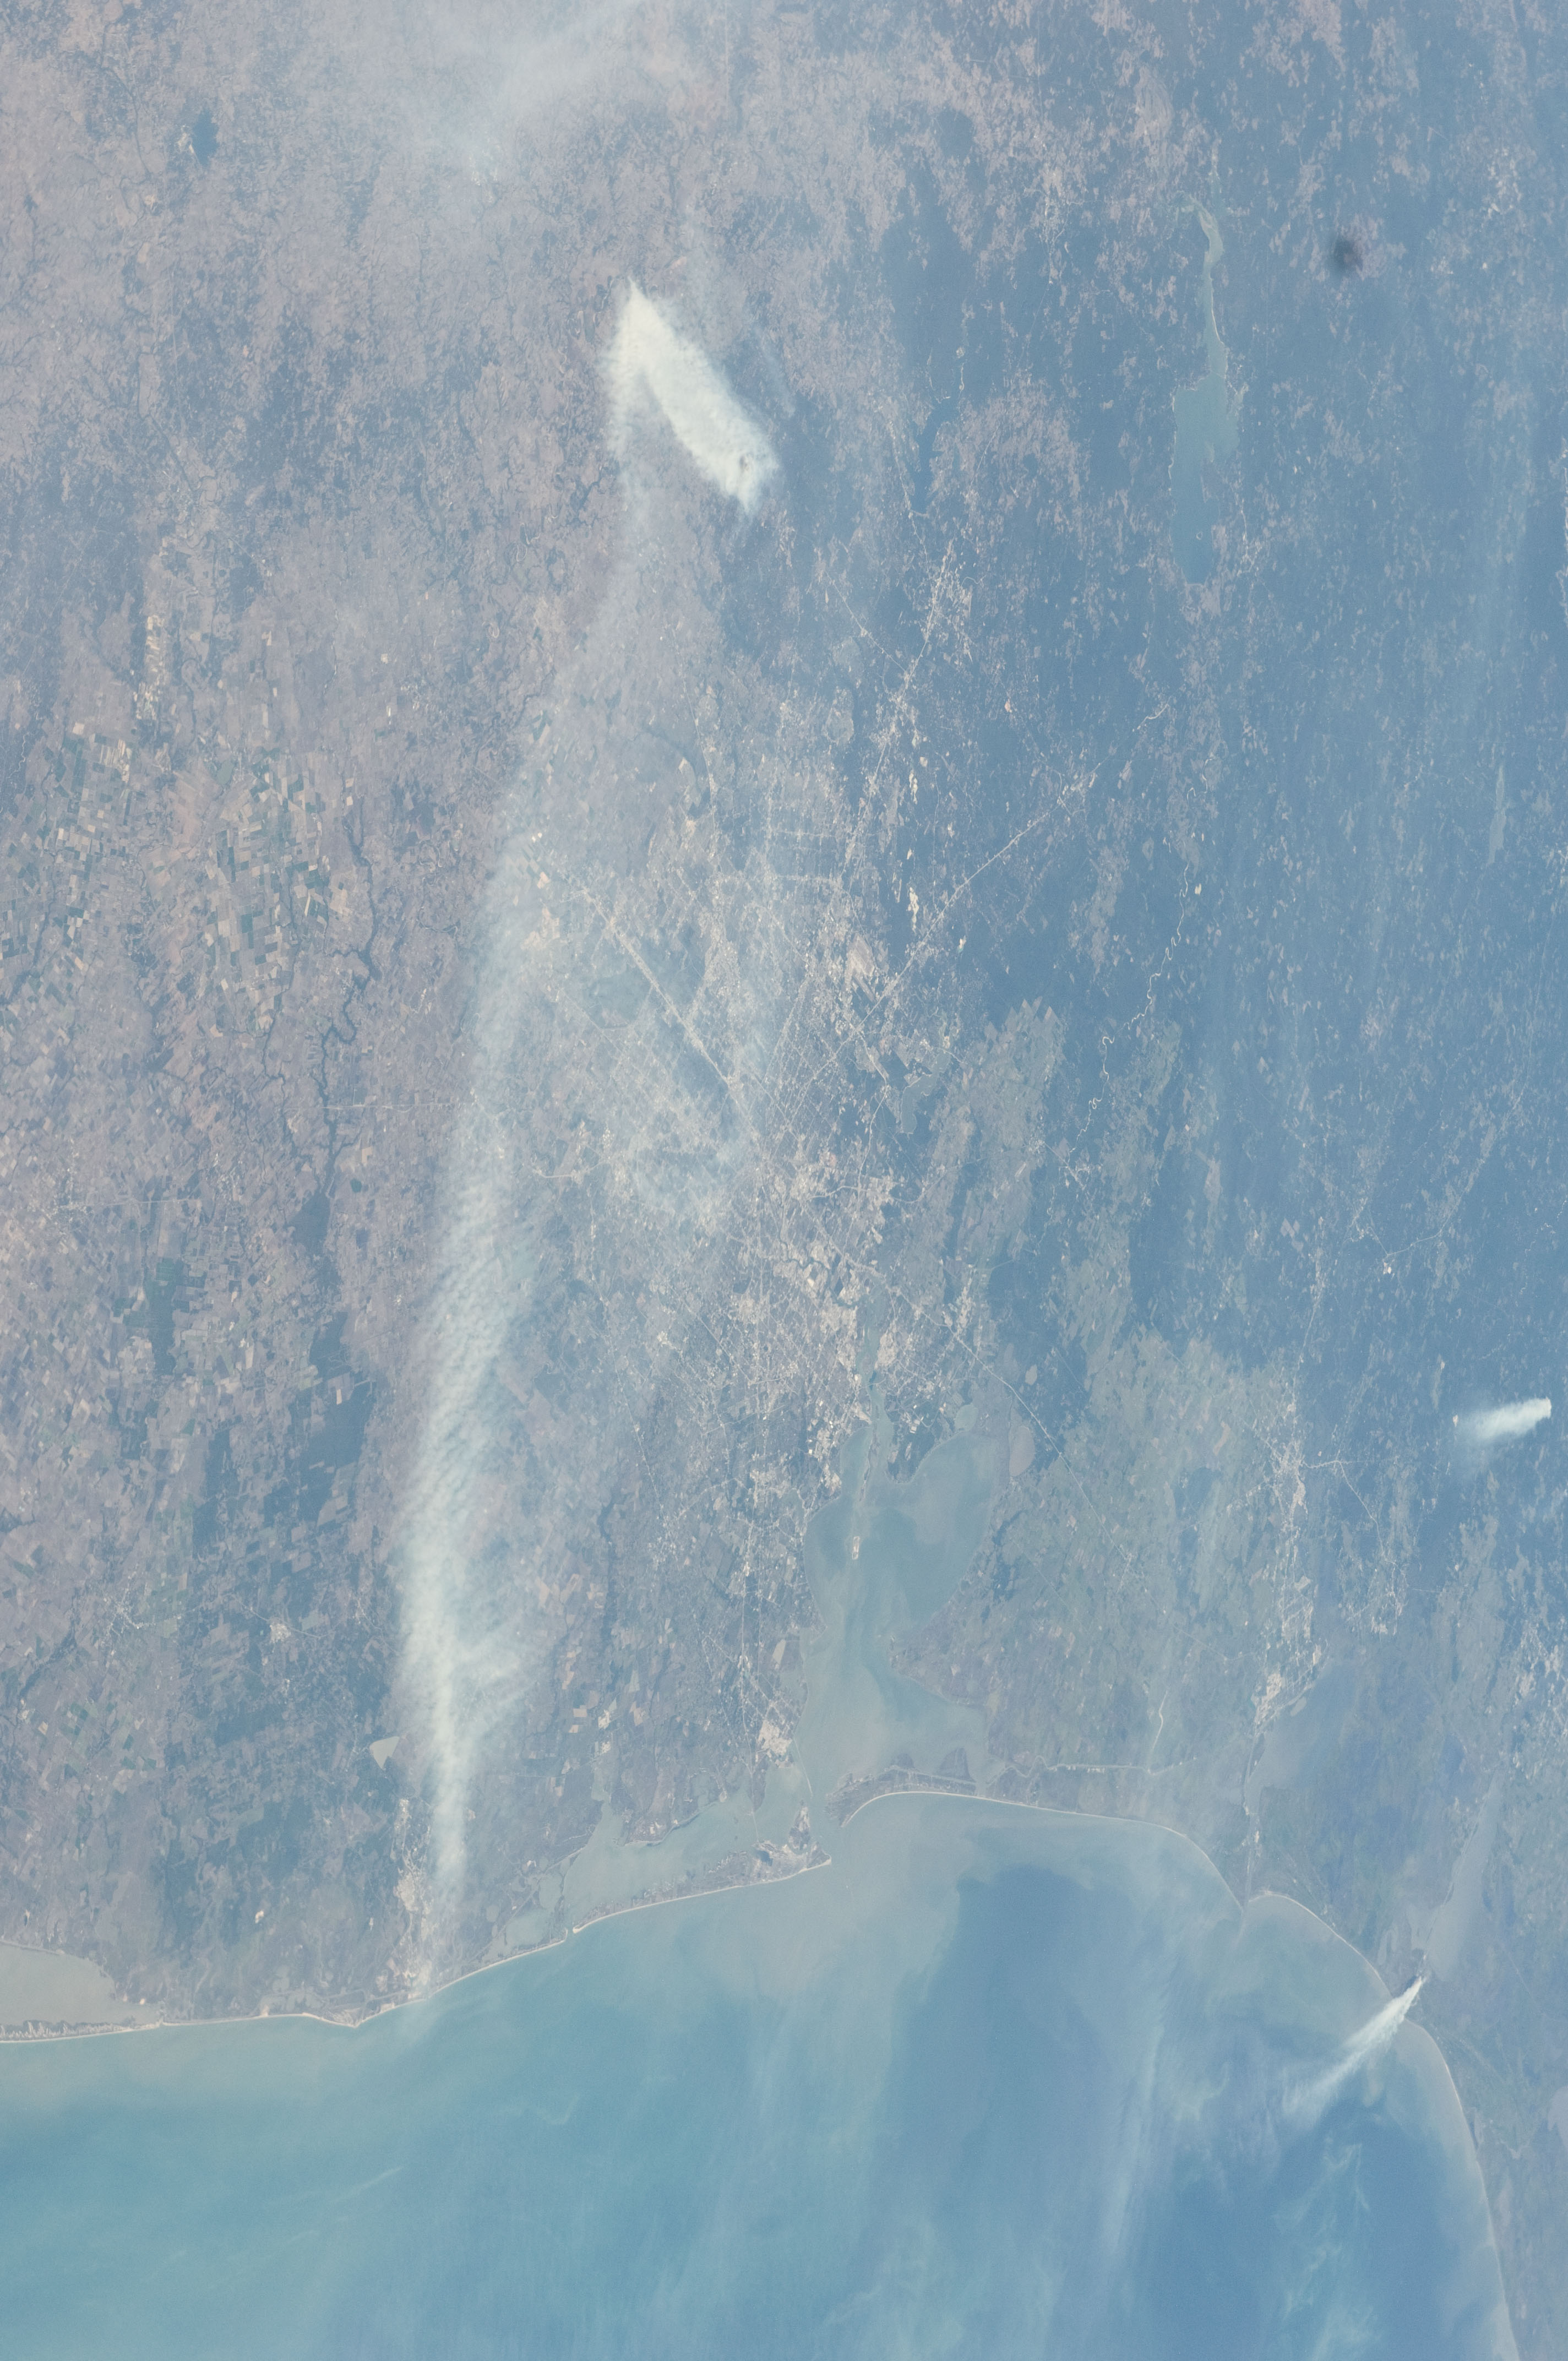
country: USA-TEXAS
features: HOUSTON-GALVESTON BAY AREA, G. OF MEXICO, SMOKE PLUMES, AGR., LAKES, FOREST
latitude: 30.0
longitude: -95.0
